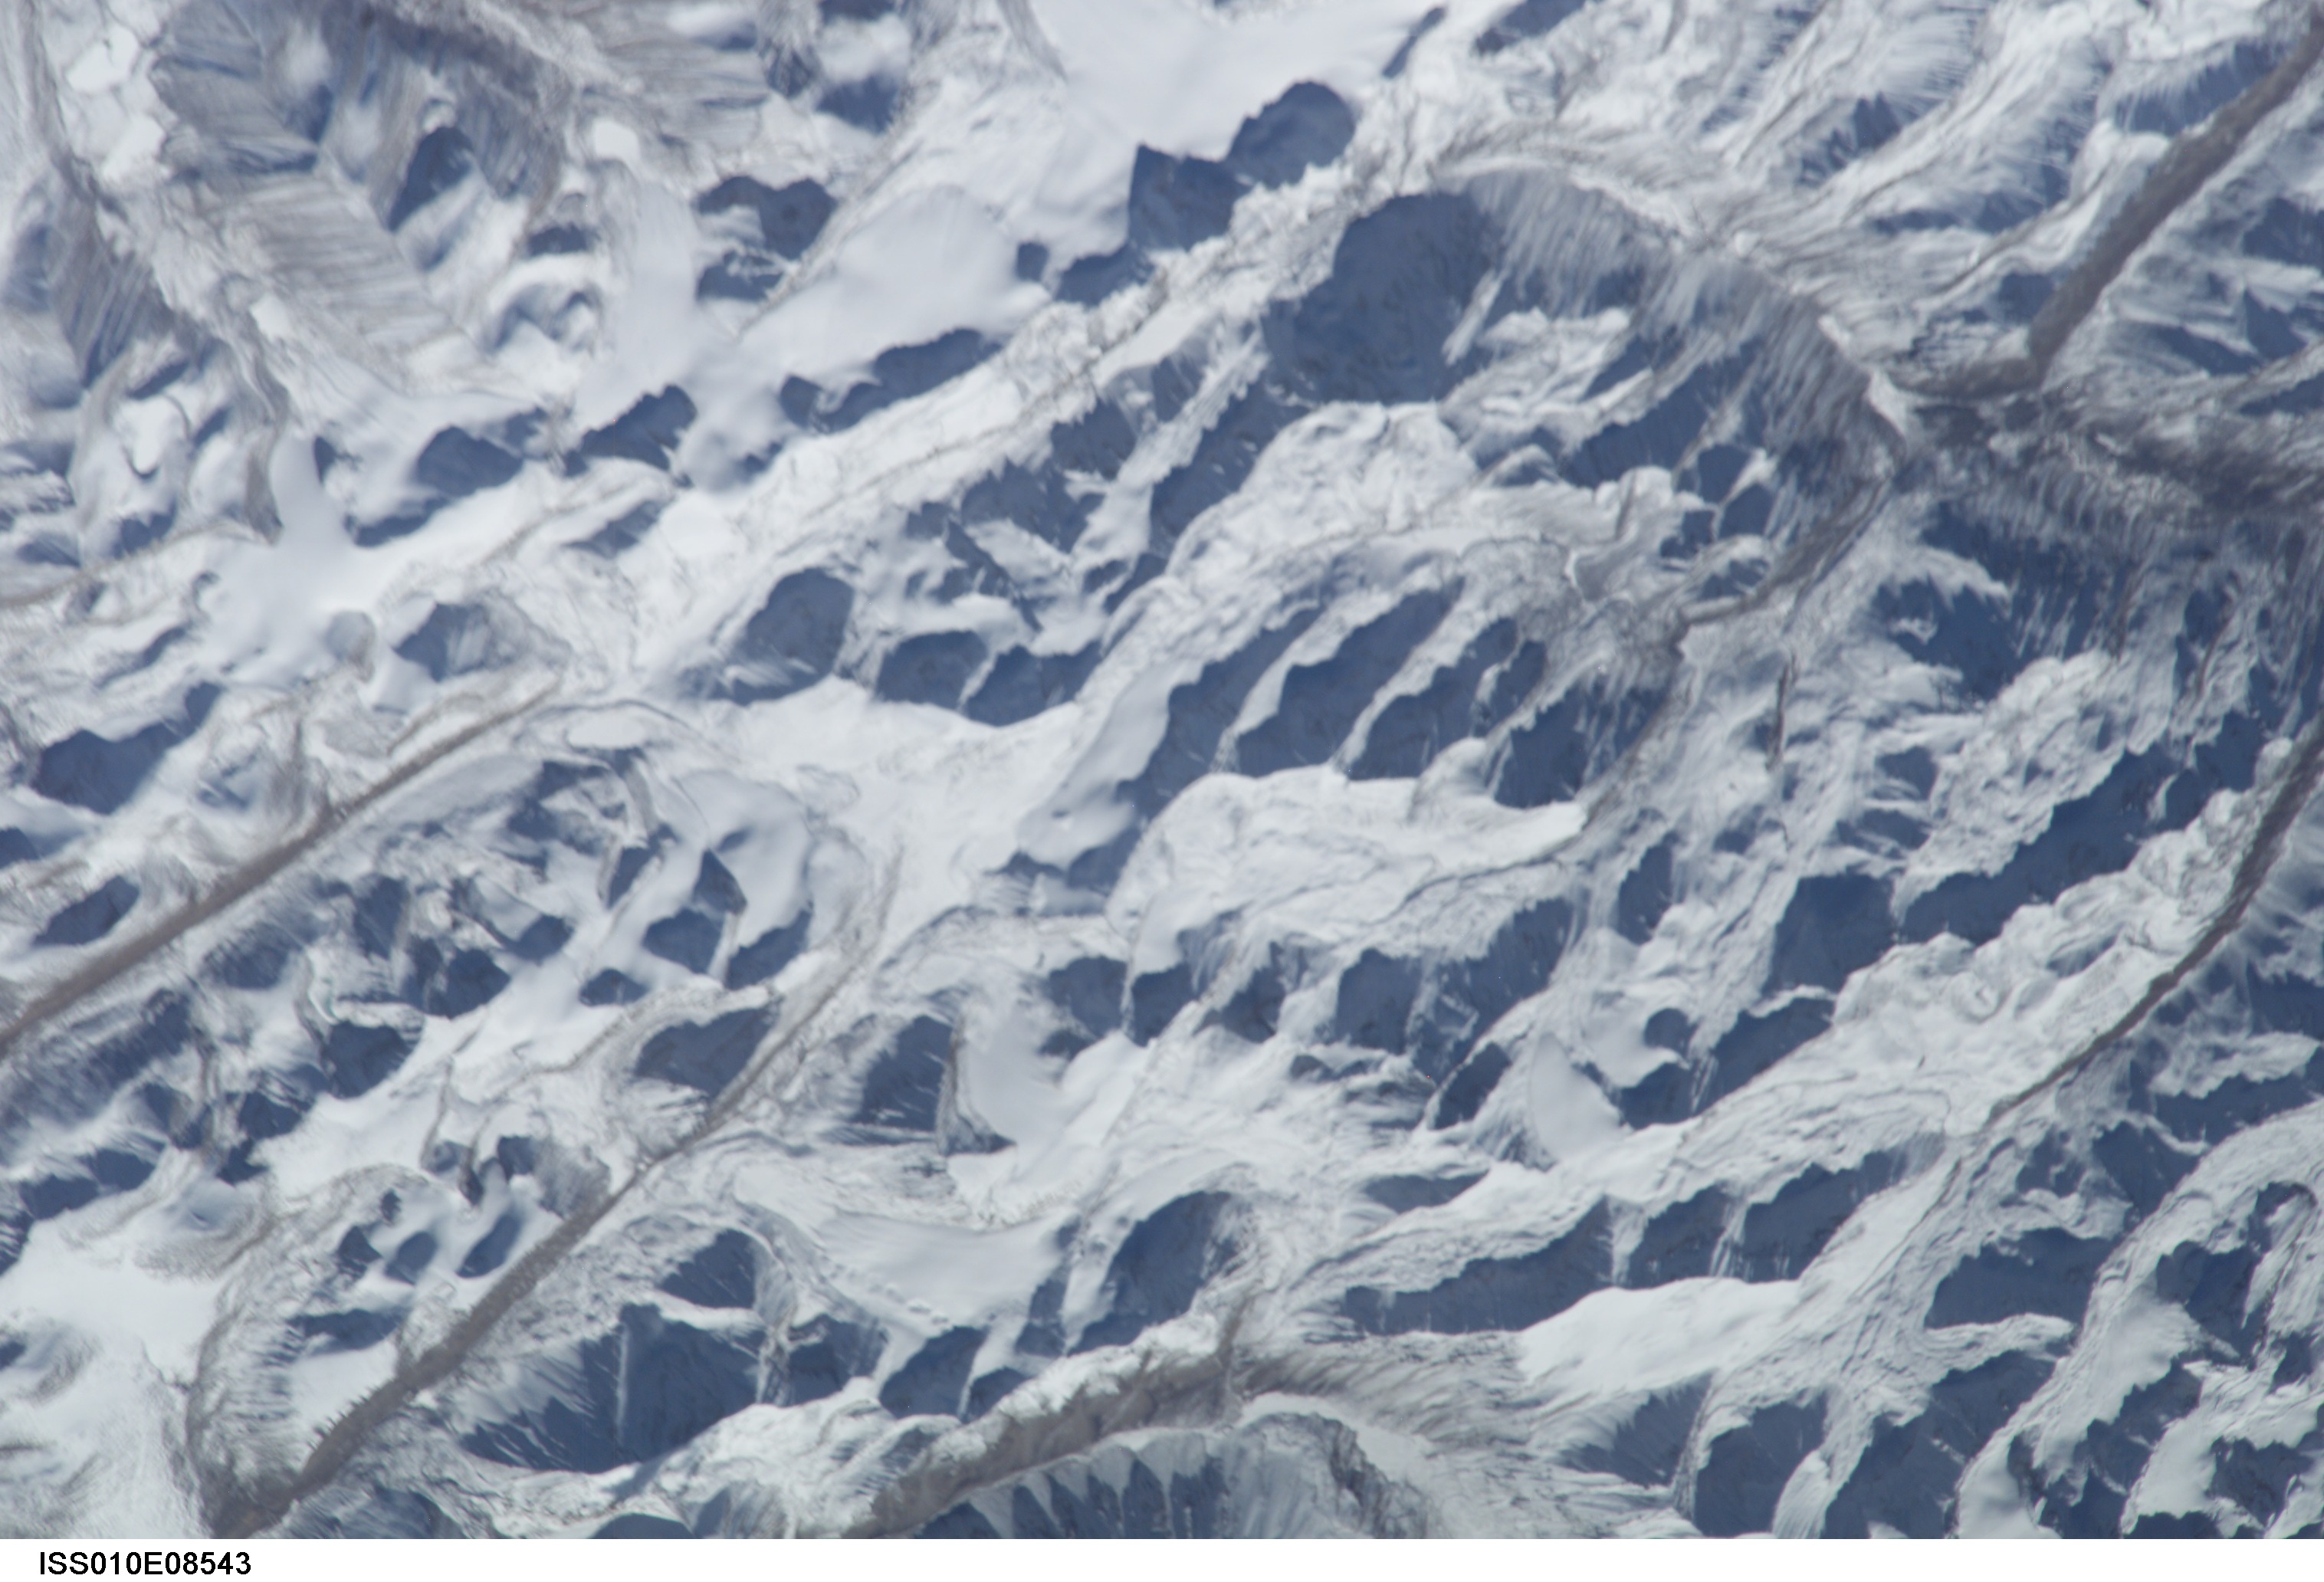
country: NEPAL
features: HIMALAYA MTS., GLACIERS, SNOW
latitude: 30.3
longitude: 81.8
